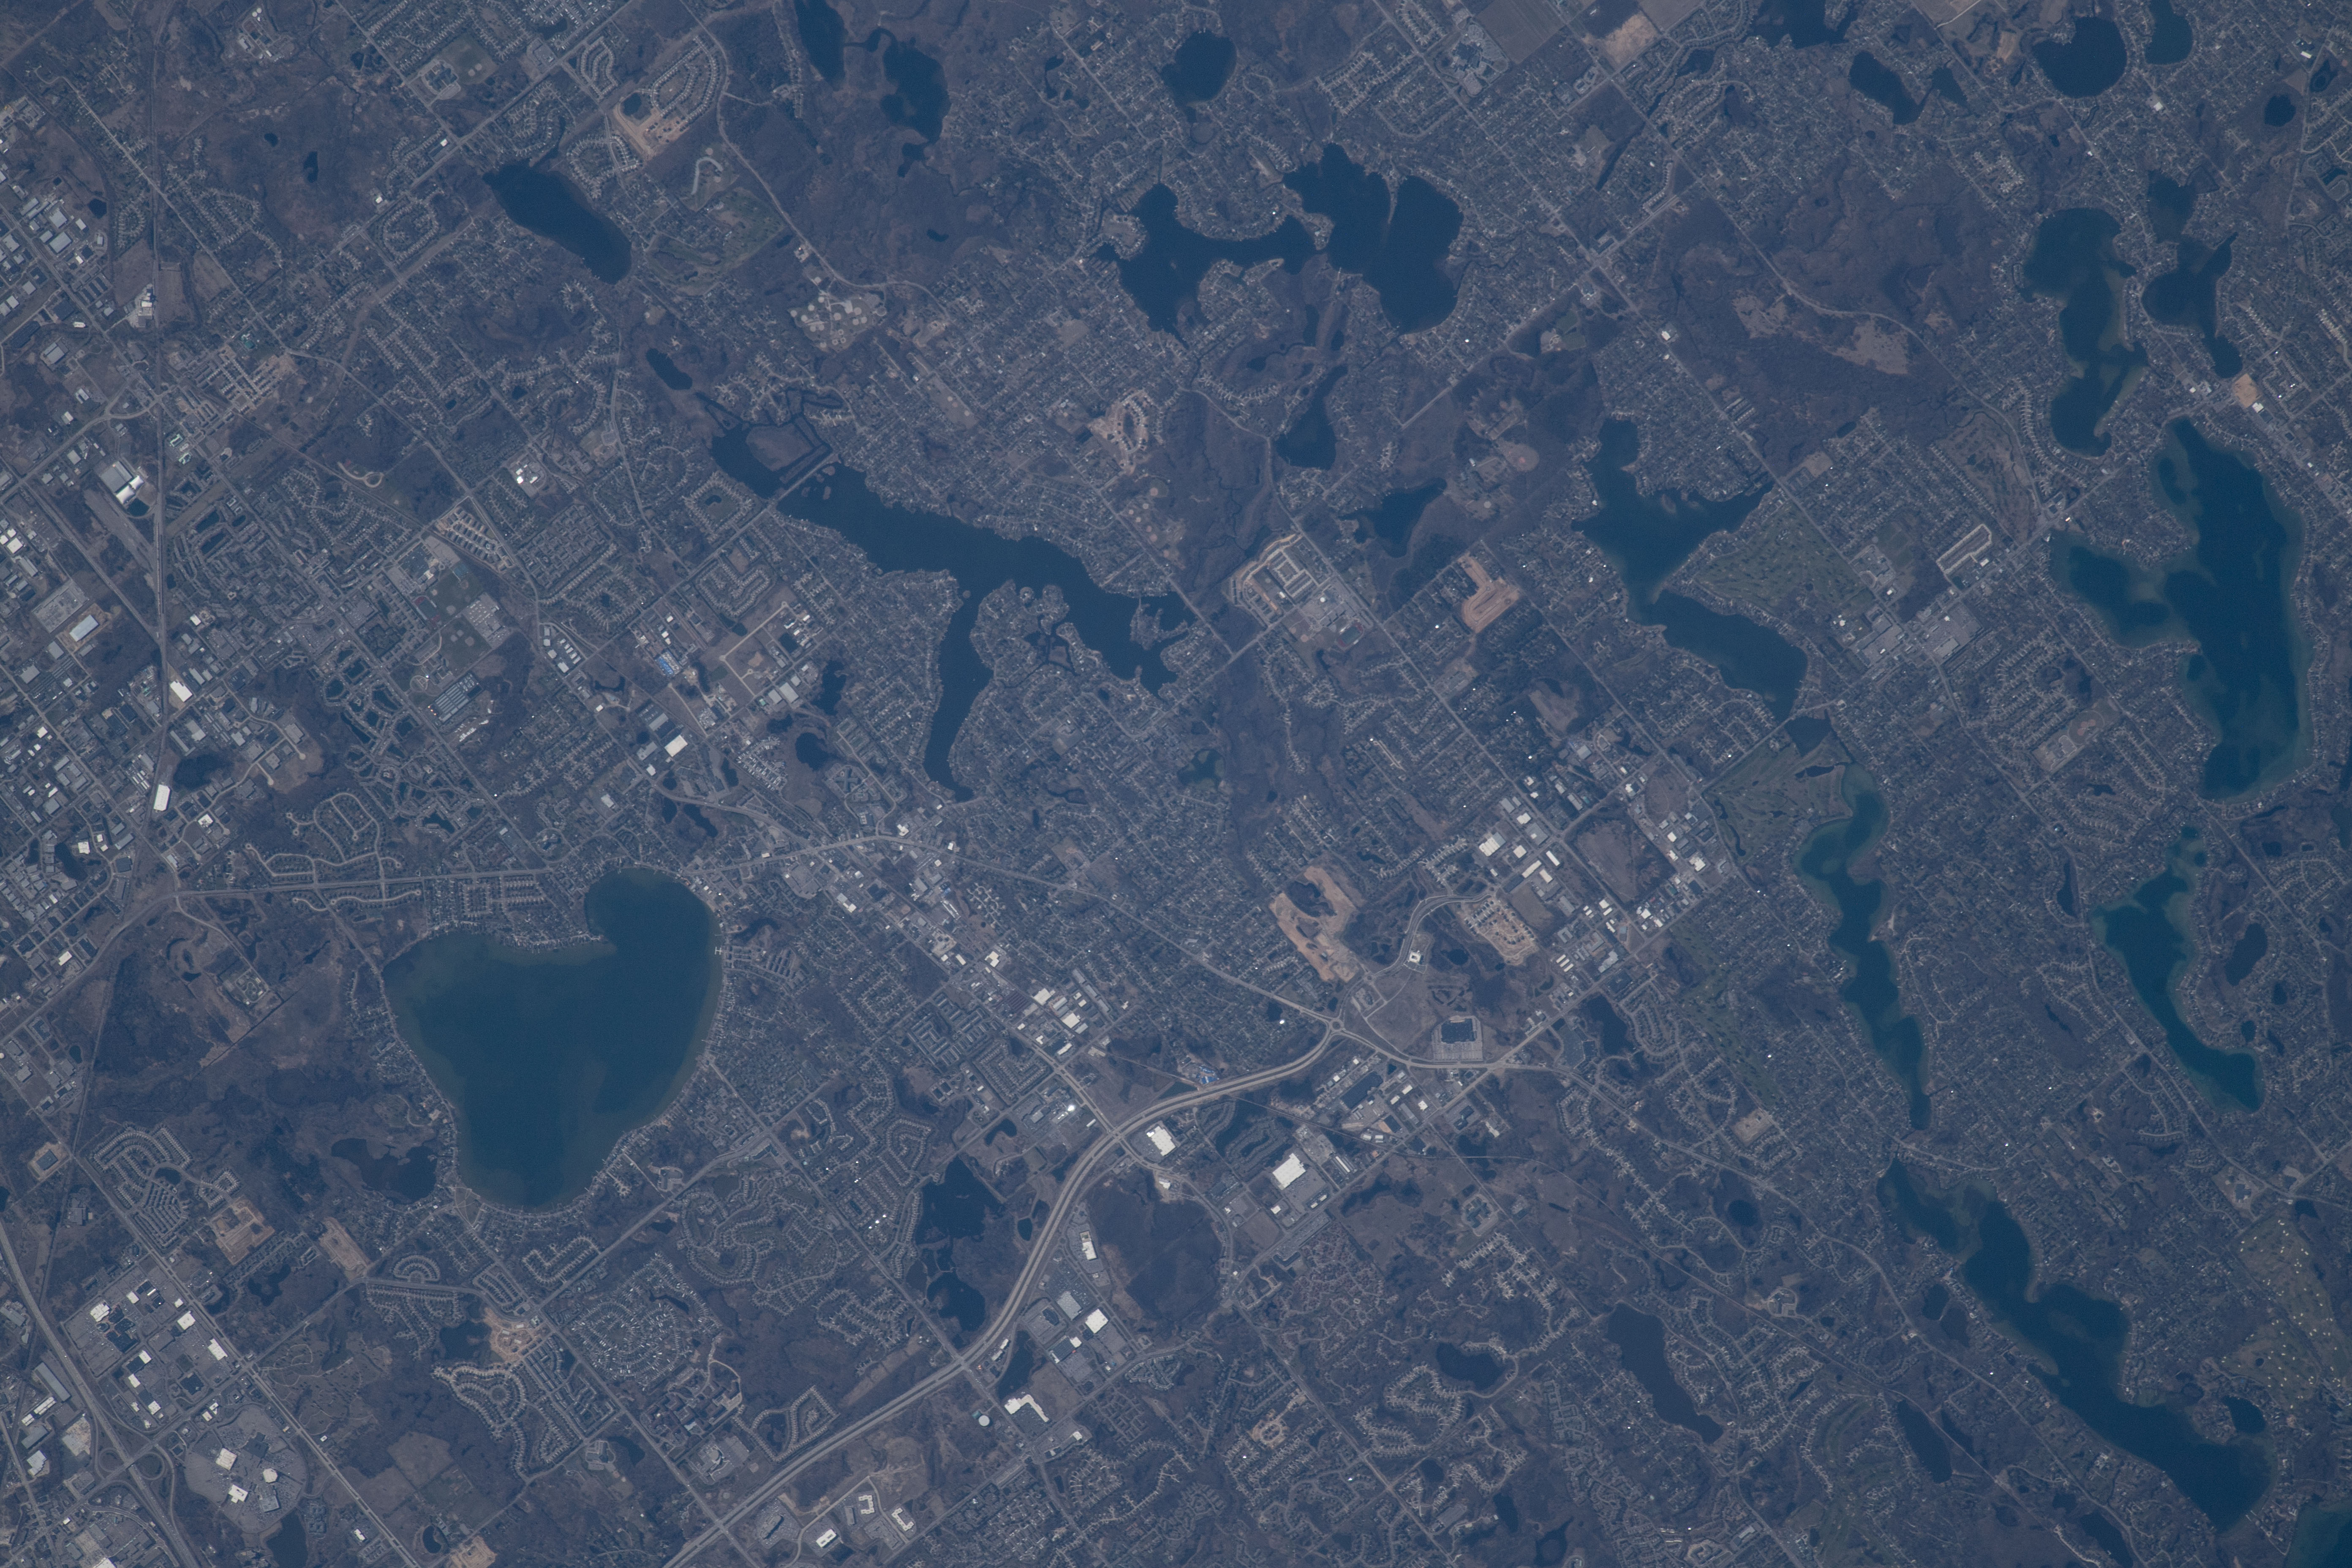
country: USA-MICHIGAN
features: WALLED LAKE, CITY, COMMERCE CHARTER TOWNSHIP
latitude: 42.5
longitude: -83.5
